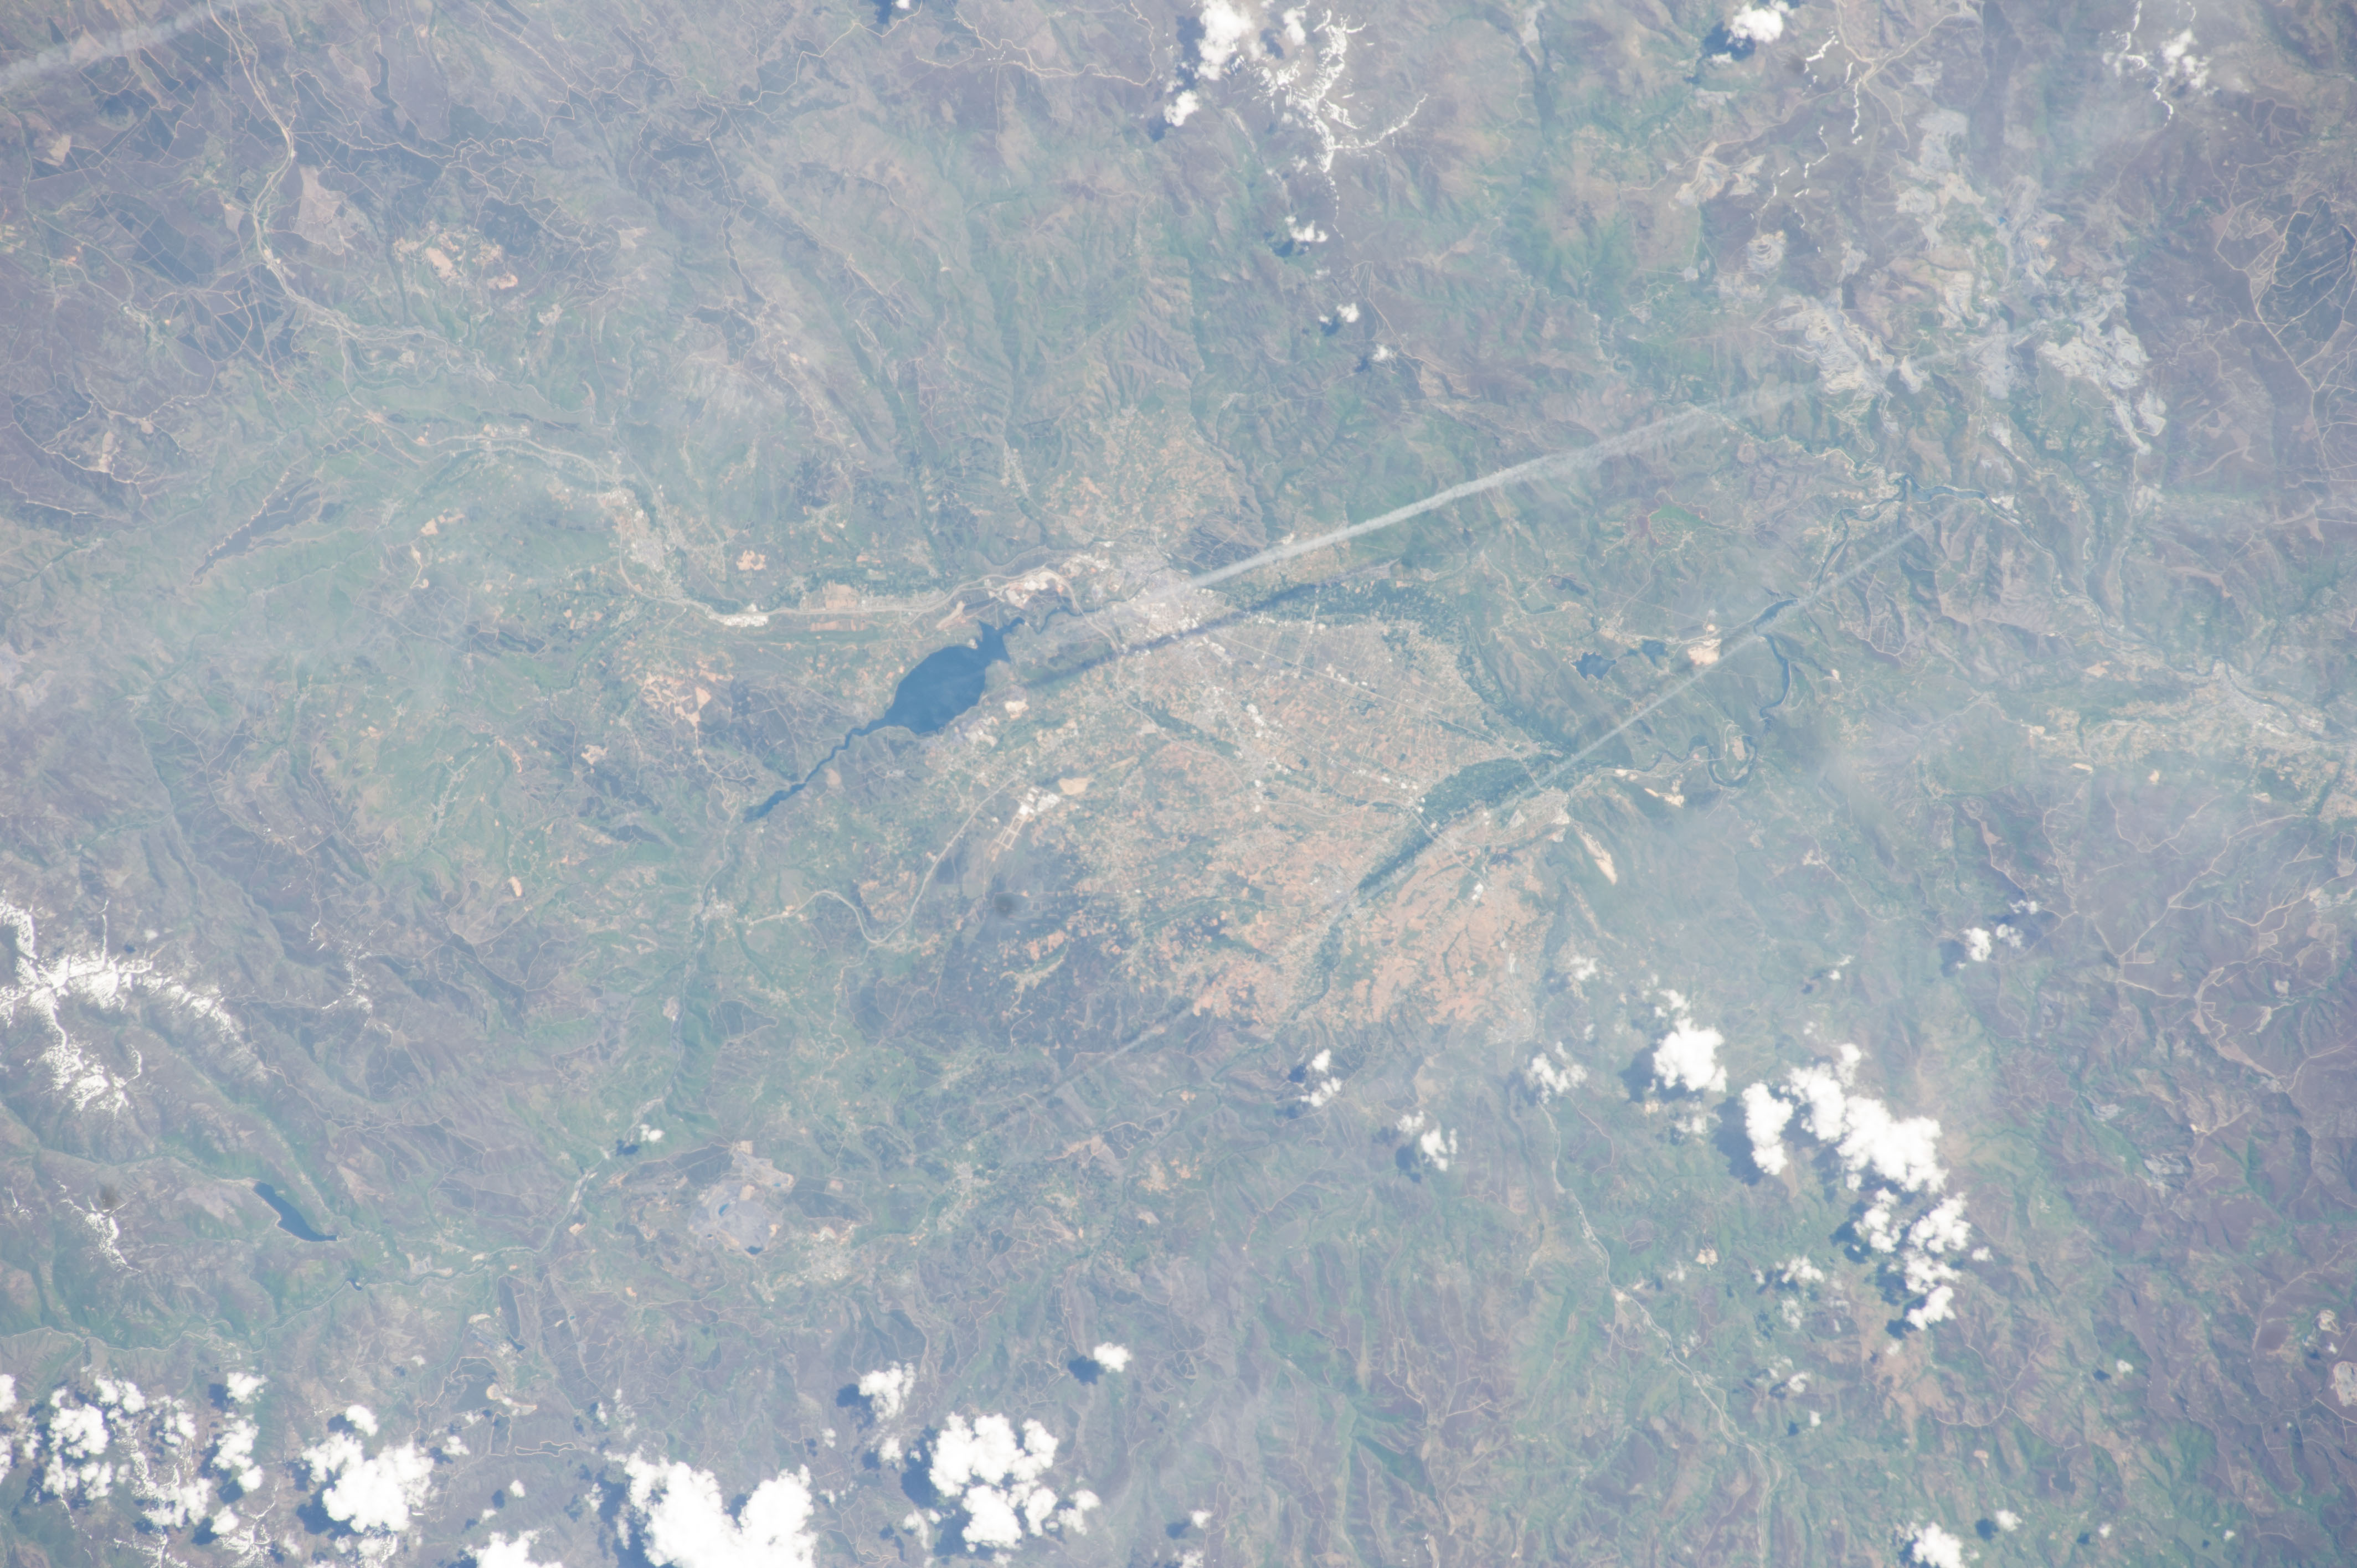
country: SPAIN
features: BARCELONA RESERVOIR, SIL RIVER, EL BIERZO GULF CLUB, PONFERRADA CITY
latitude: 42.6
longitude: -6.6
